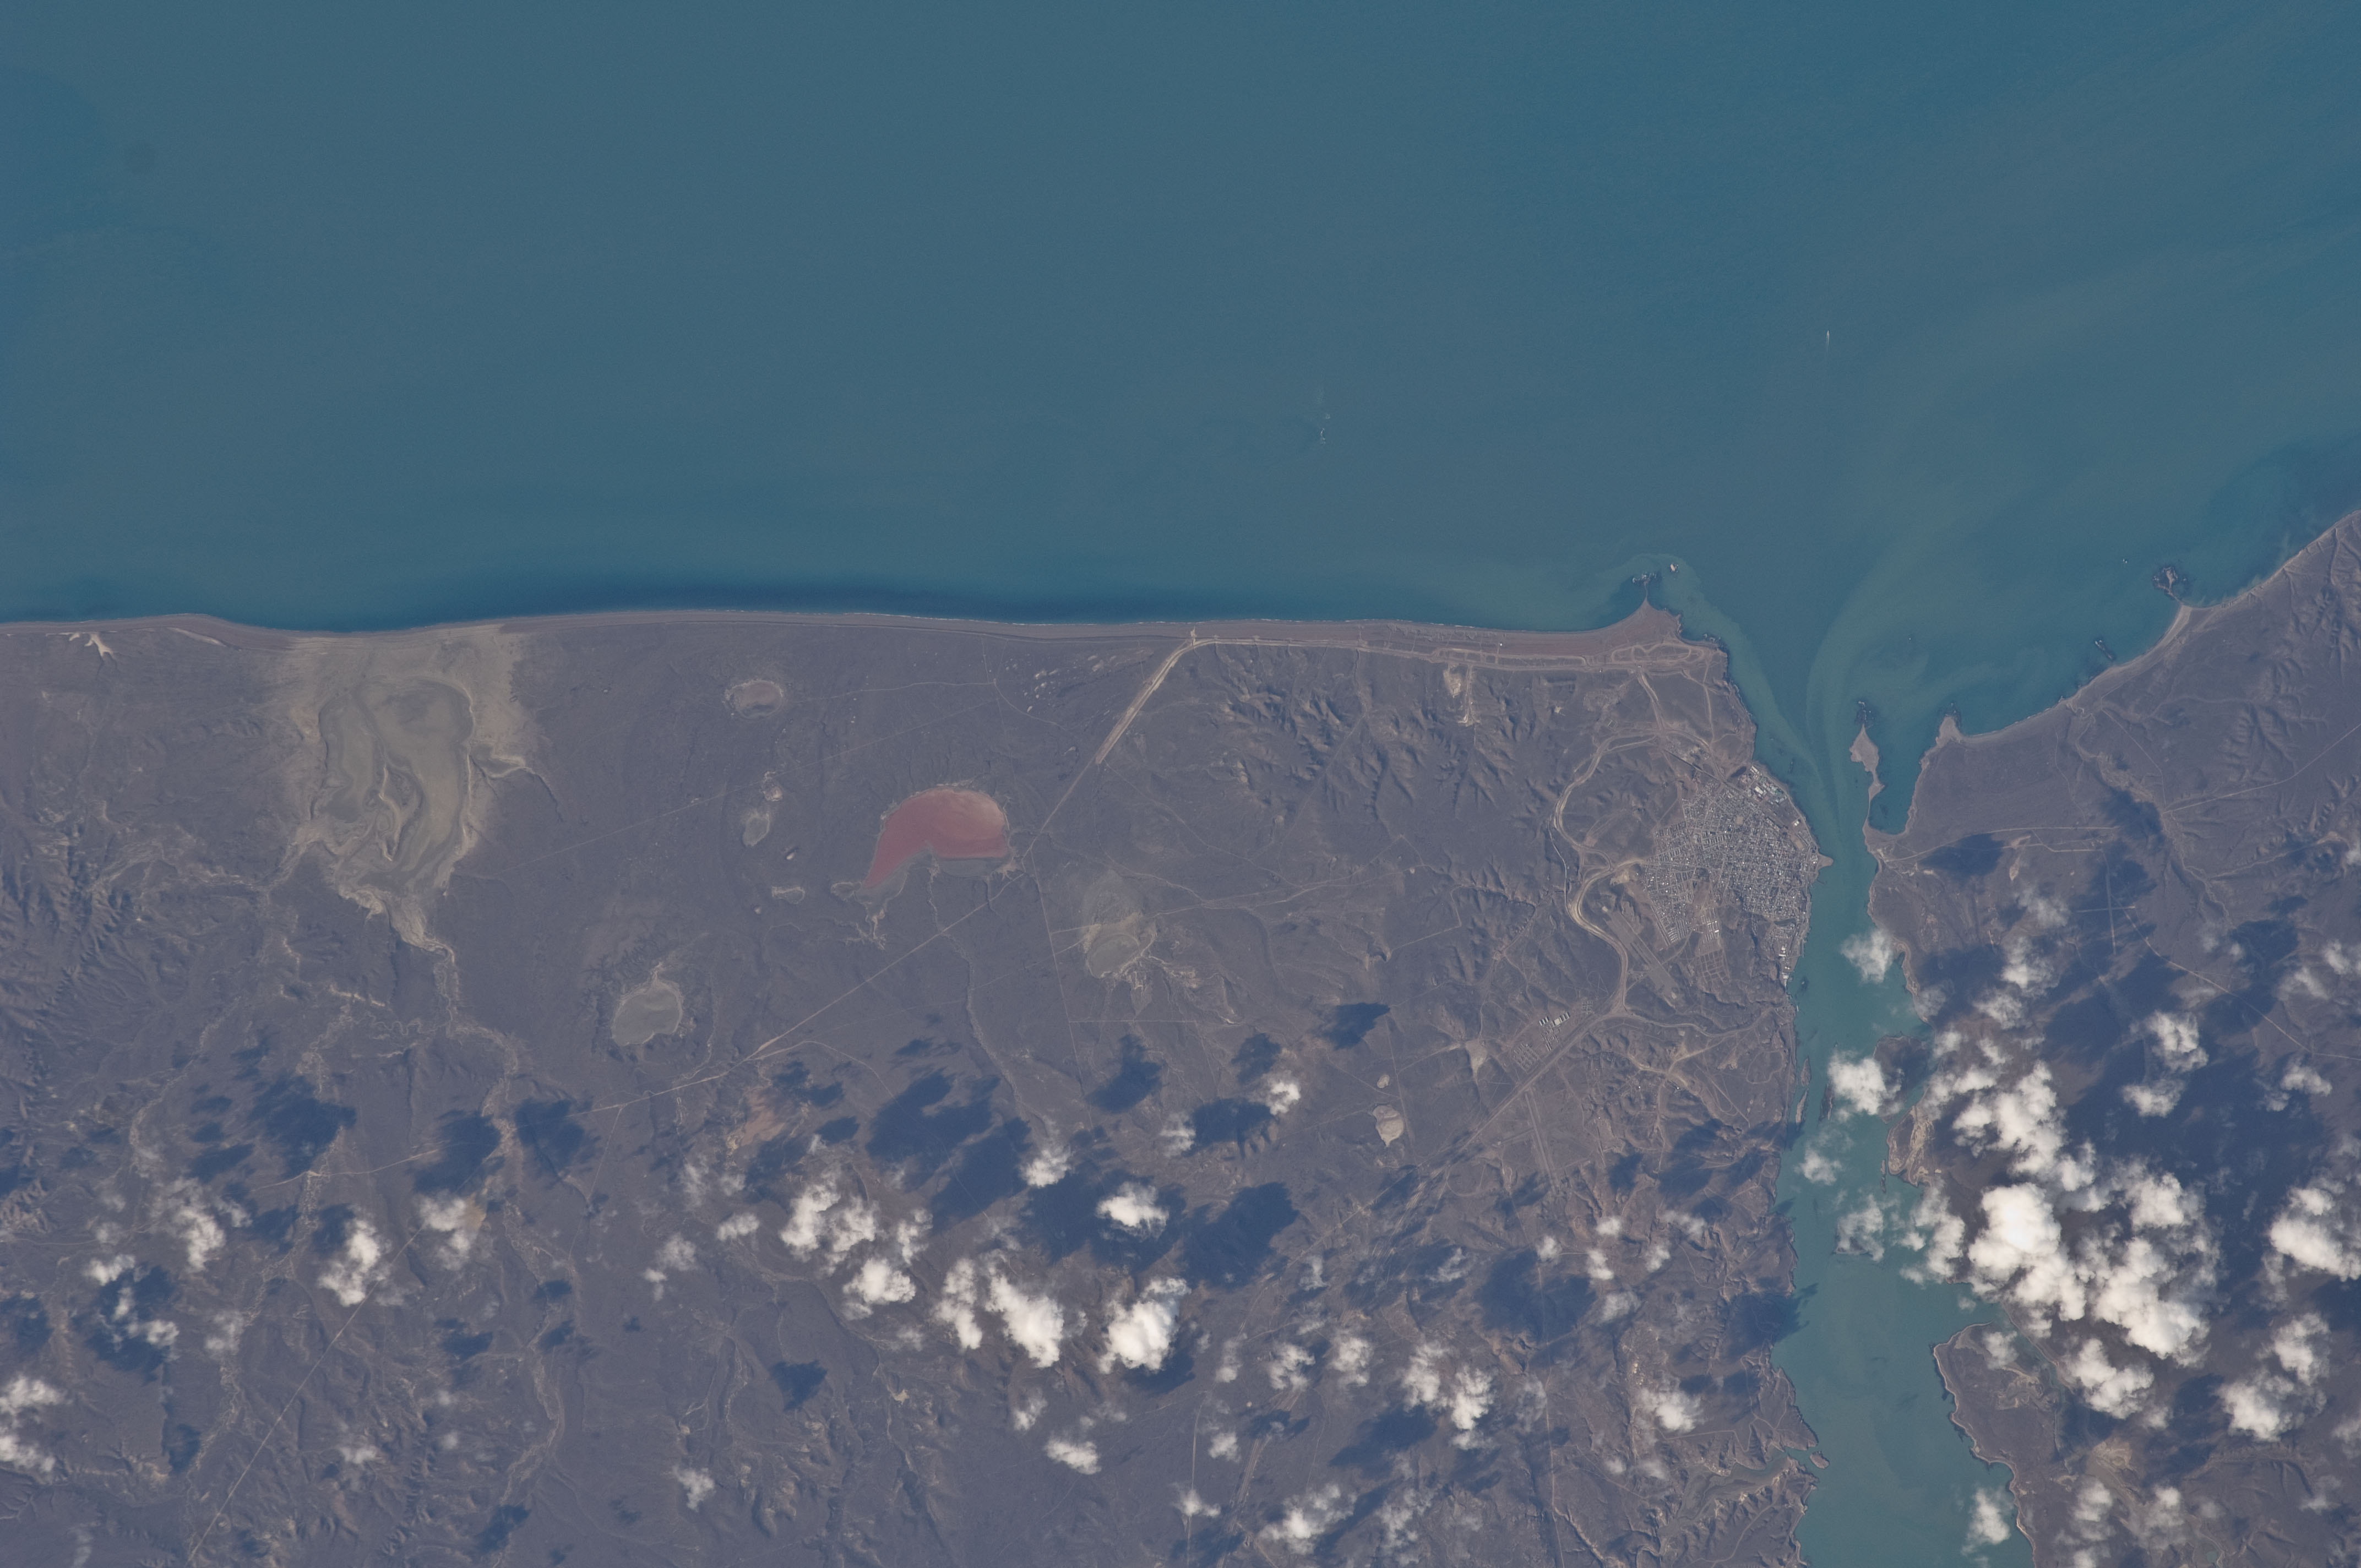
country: ARGENTINA
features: R. DESEADO, PUERTO DESEADO, ROADS
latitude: -47.7
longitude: -65.9
